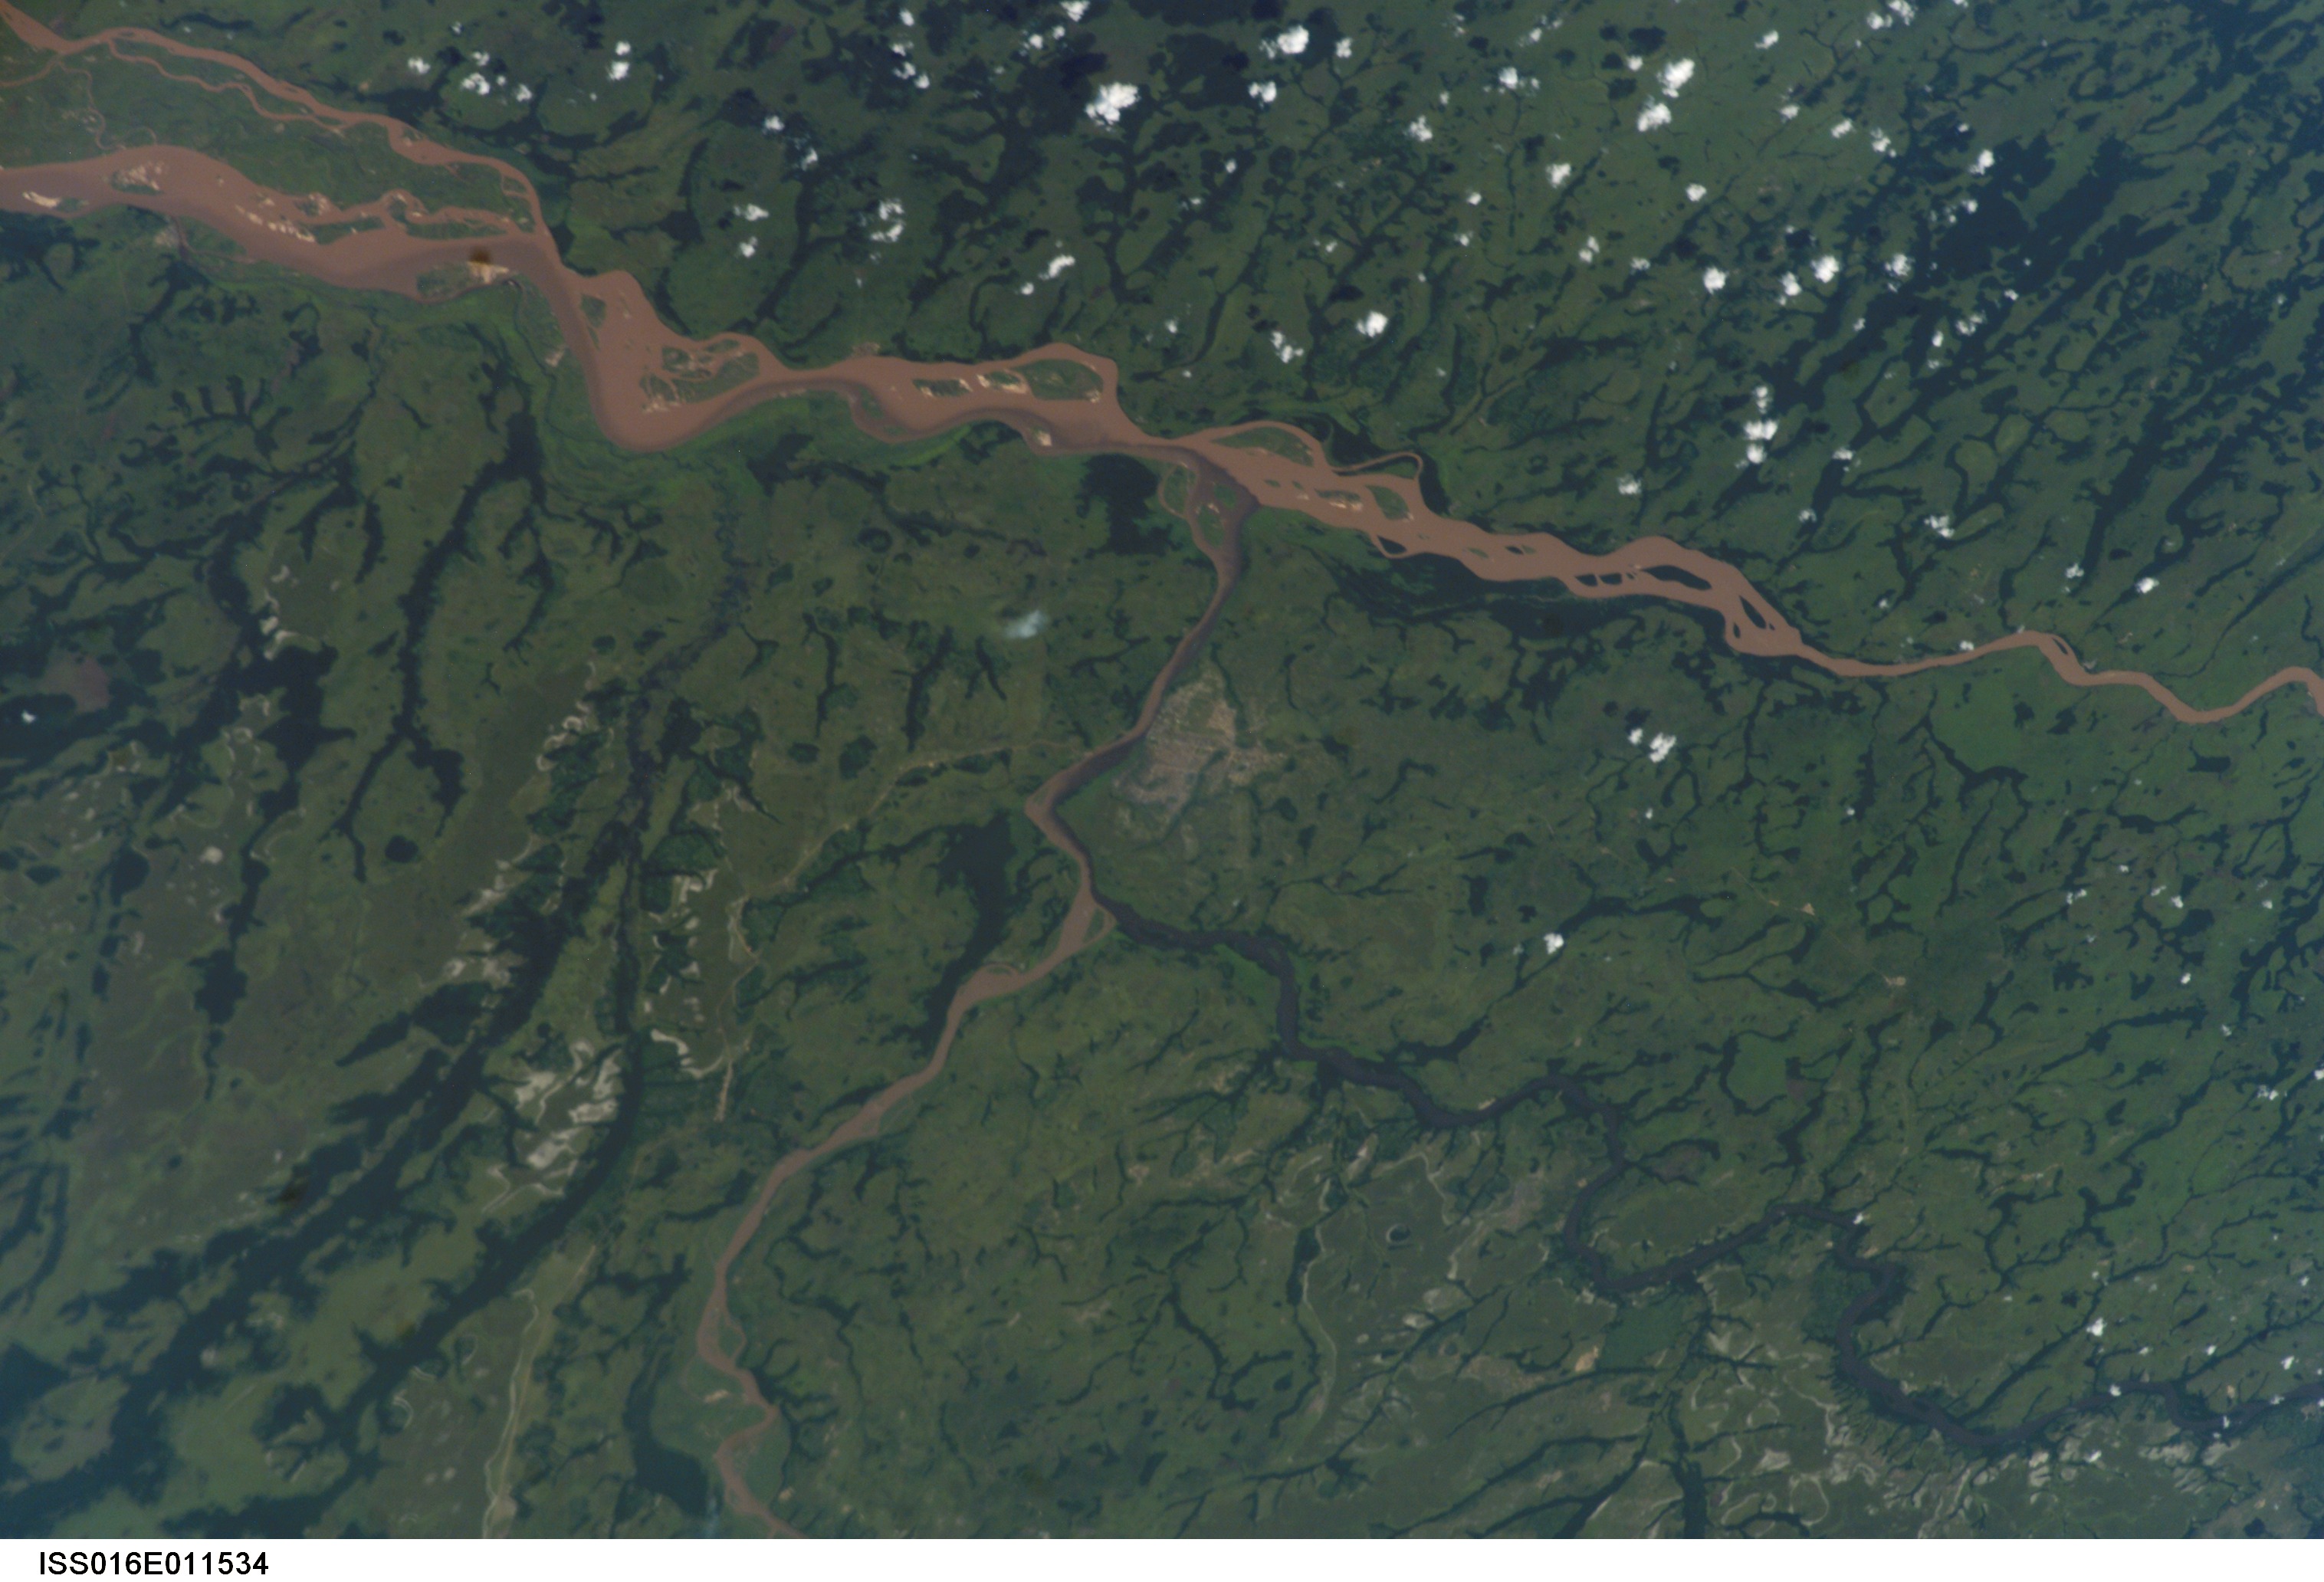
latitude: -3.5
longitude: 17.5
